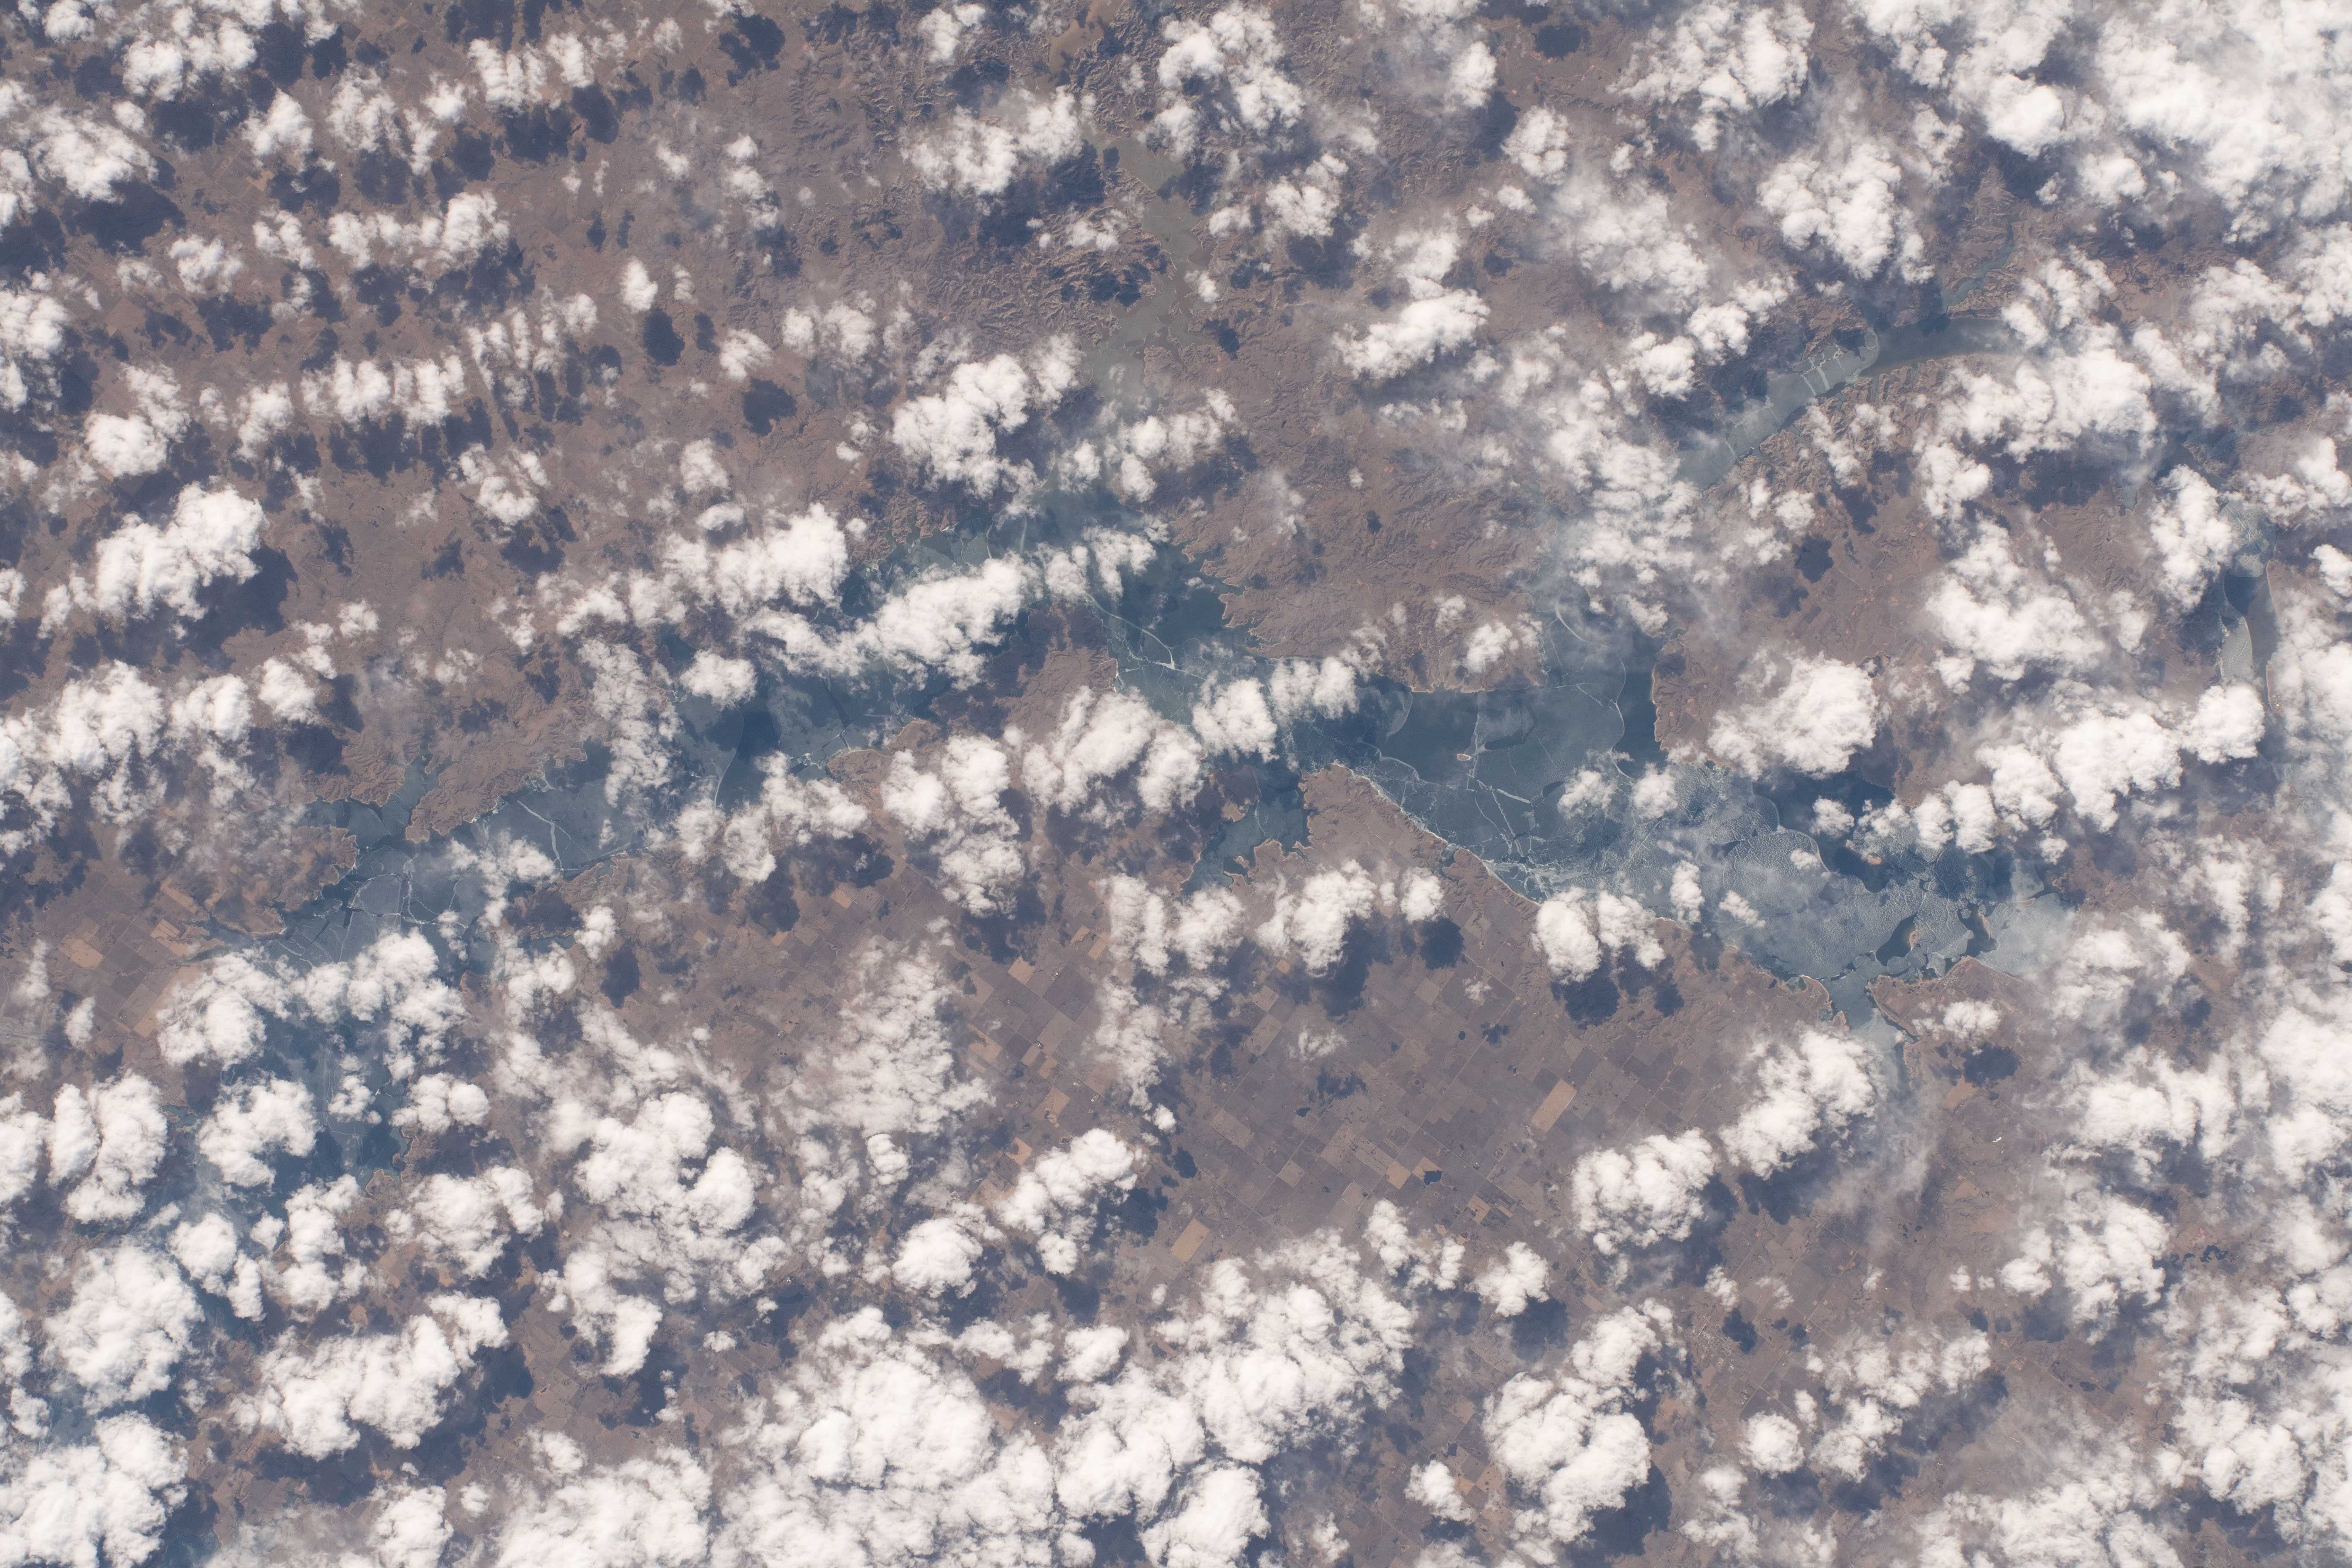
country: USA-NORTH DAKOTA
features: MISSOURI RIVER, FORT BERTHOLD RESERVATION
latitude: 47.7
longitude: -102.2
